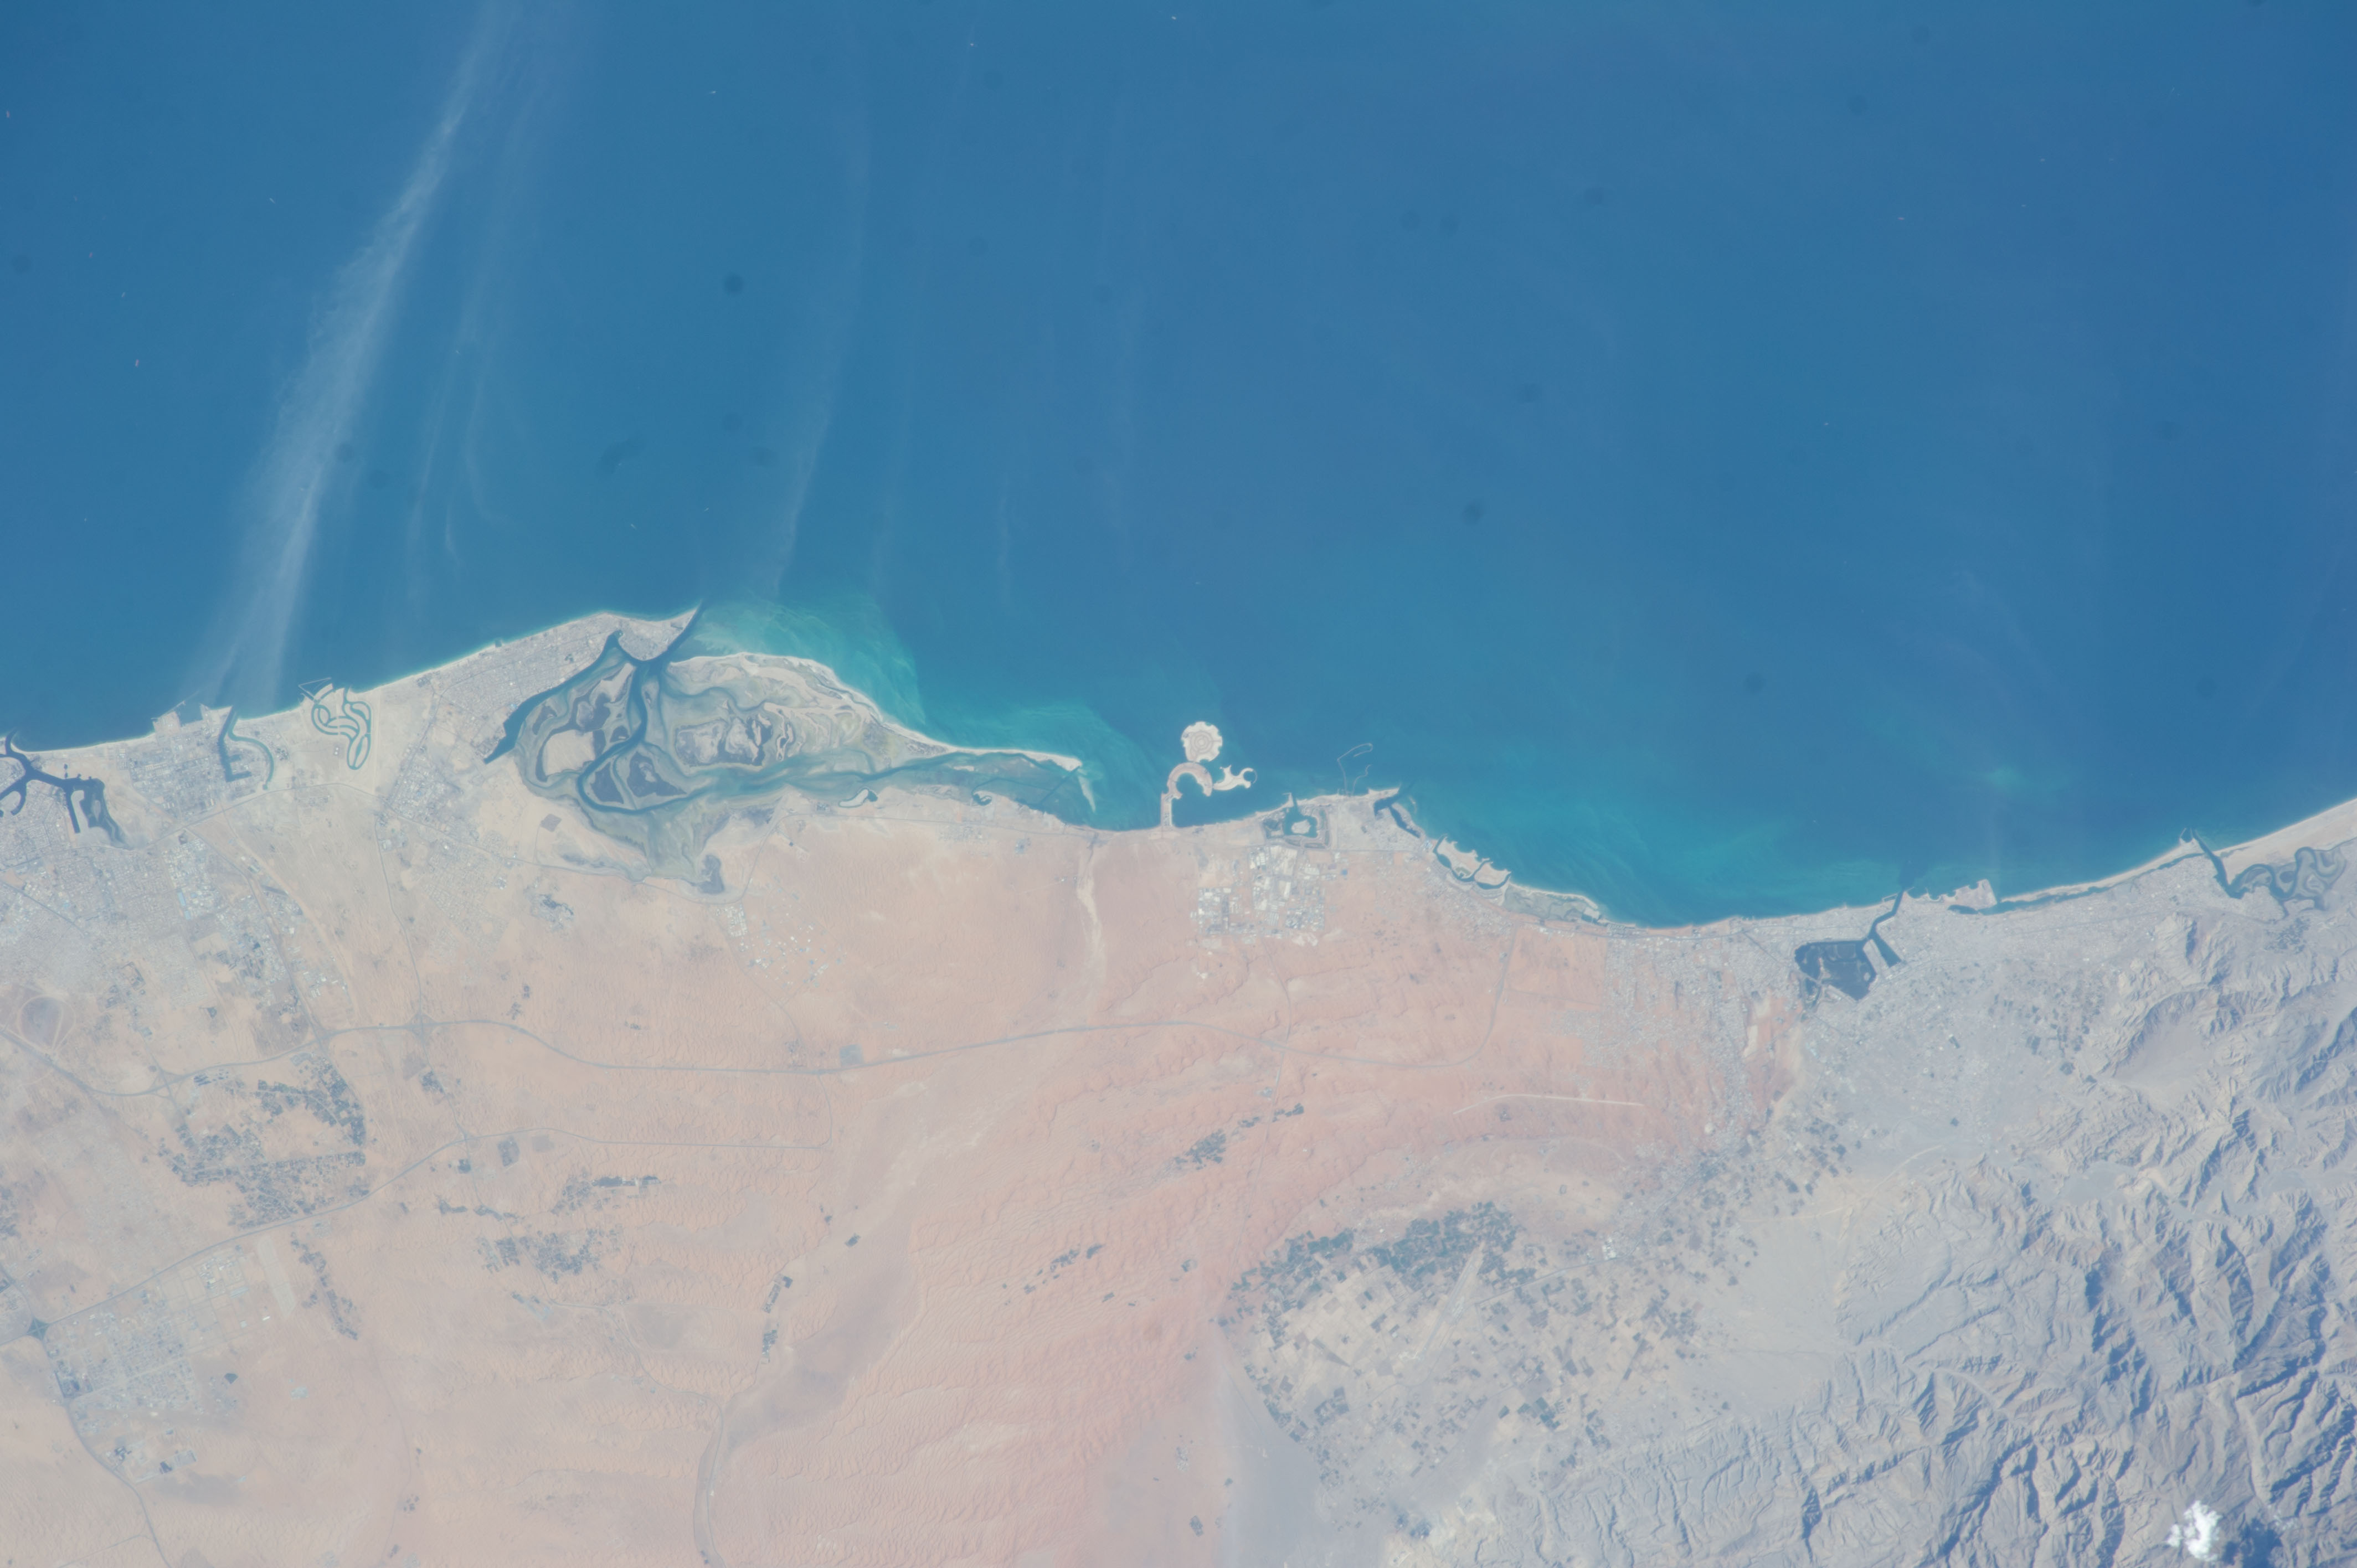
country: UNITED_ARAB_EMIRATES
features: BAB AL BAHR, AL JAZIRAH AL HAMRA, DESERT, MOUNTAINS, PERSIAL GULF
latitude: 25.7
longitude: 55.7
